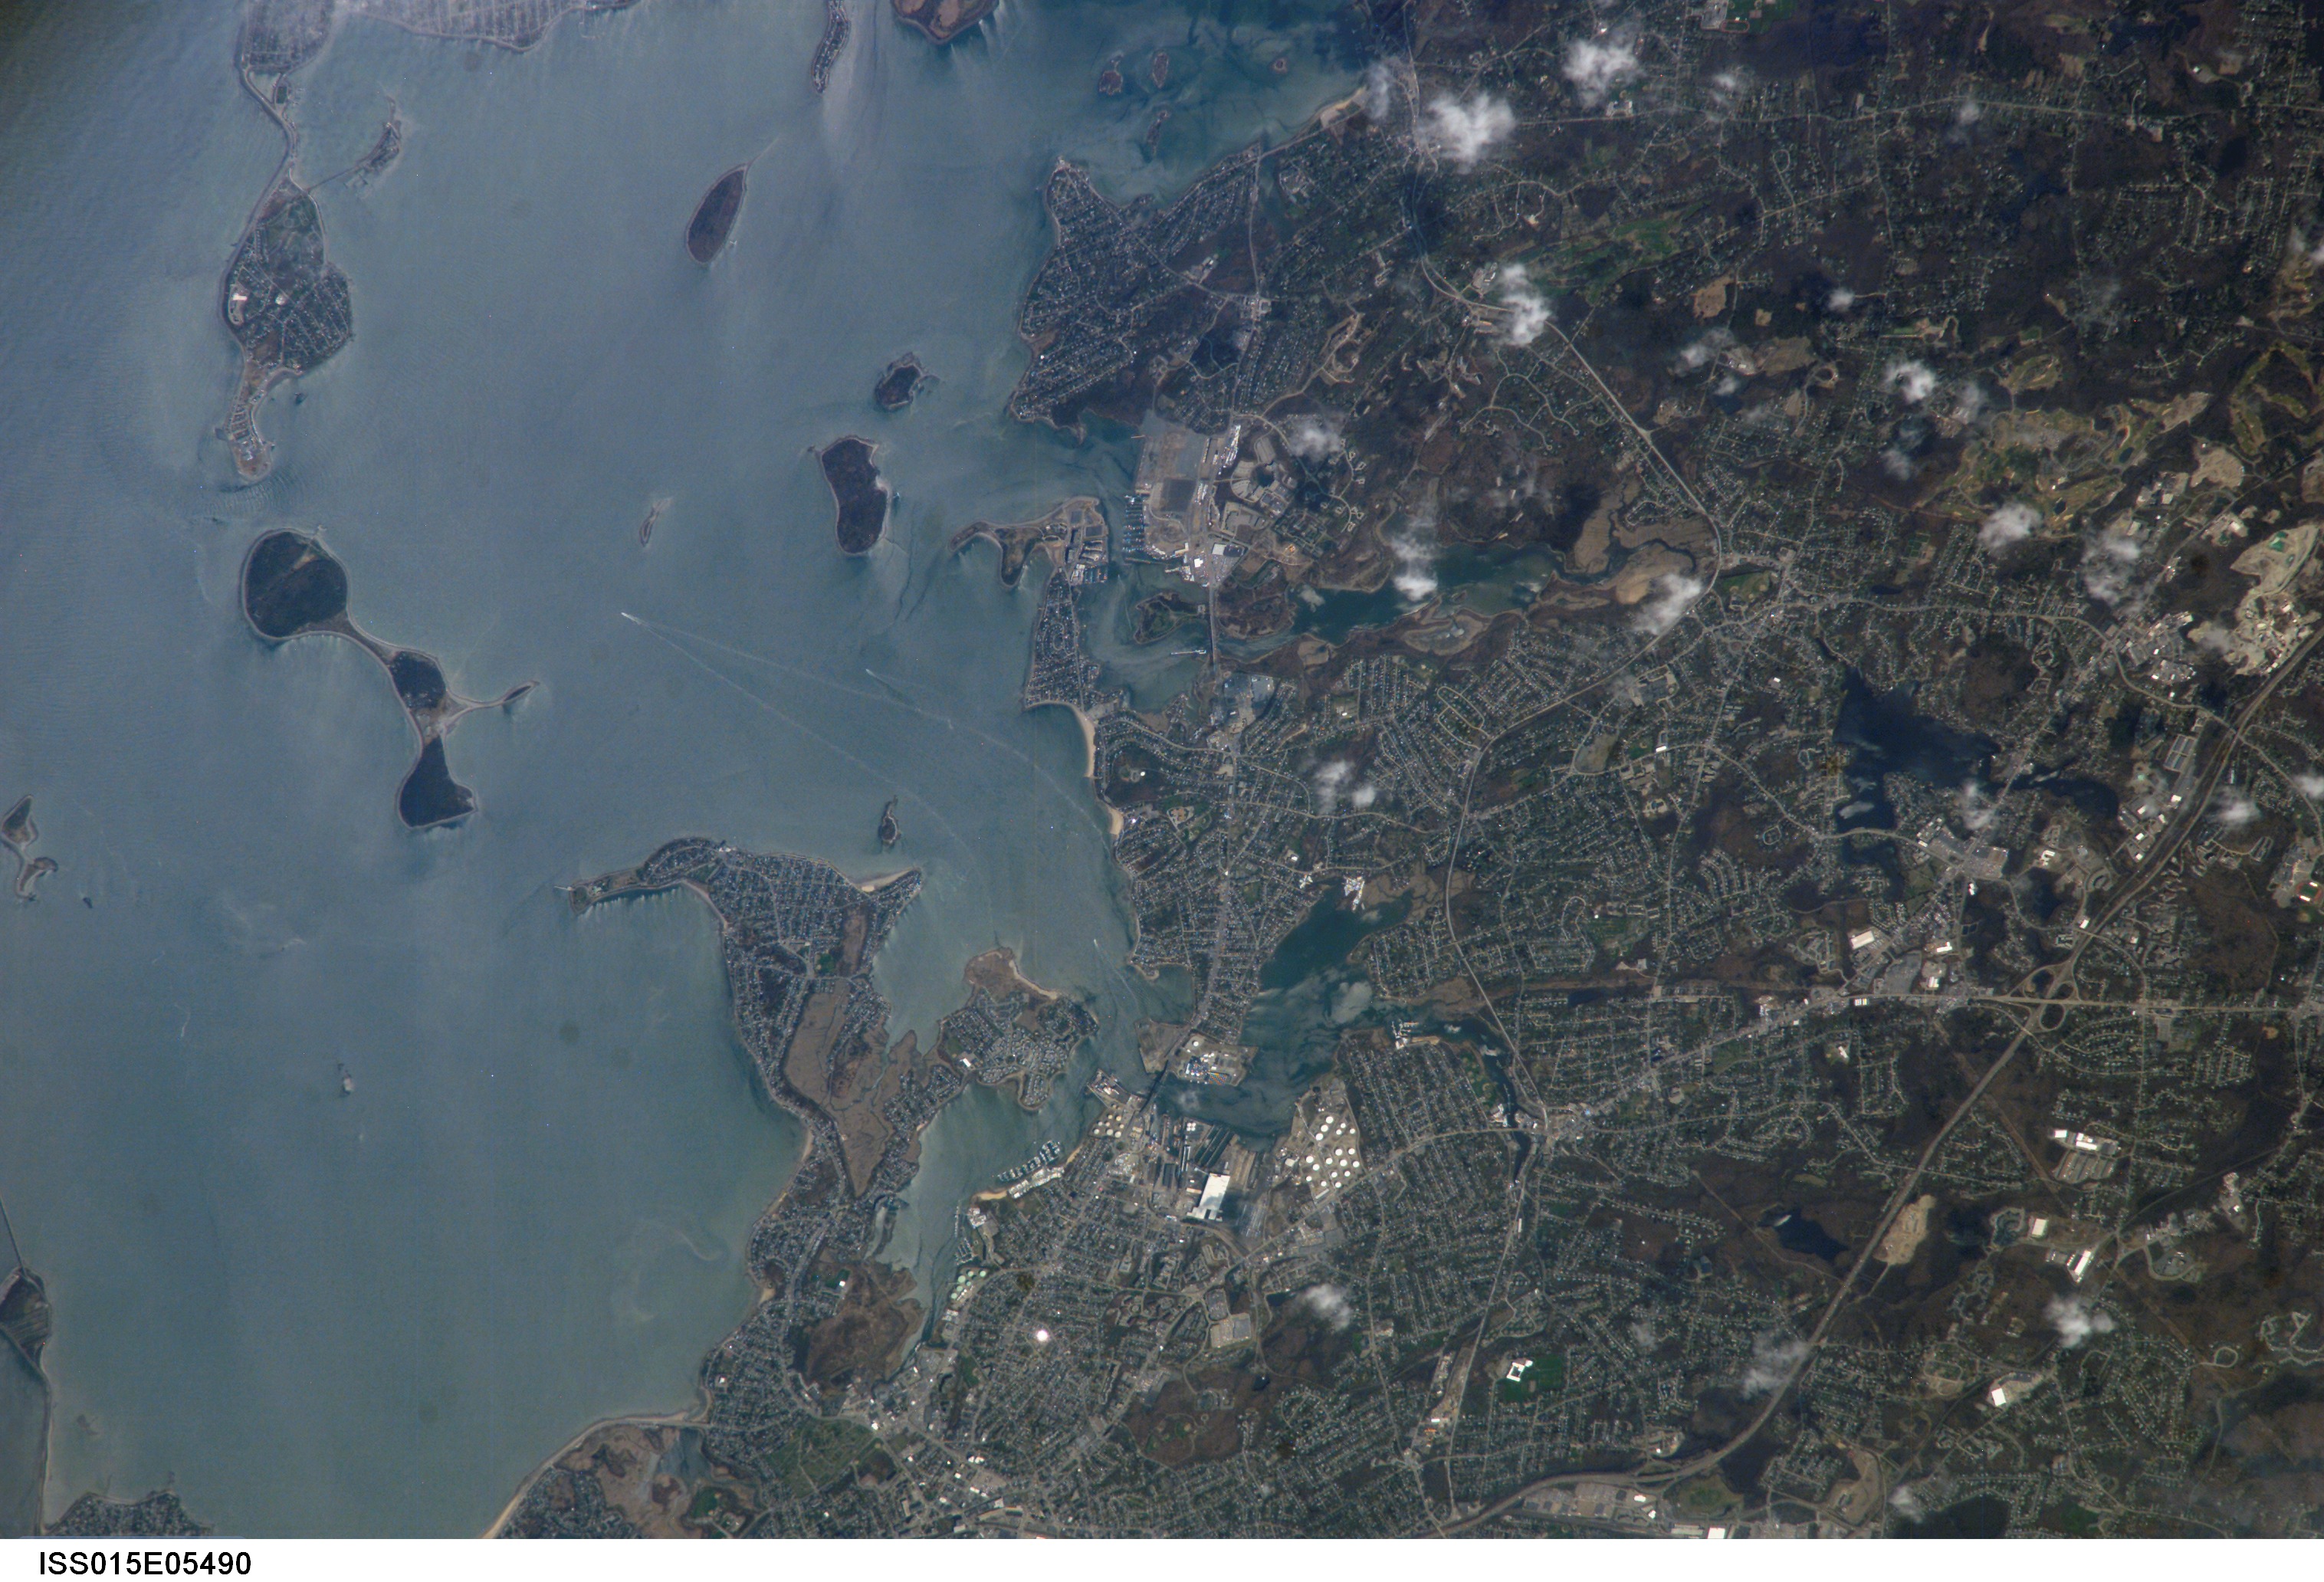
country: USA-MASSACHUSETTS
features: WEYMOUTH, HULL, FORT ANDREWS
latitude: 42.2
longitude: -70.9
